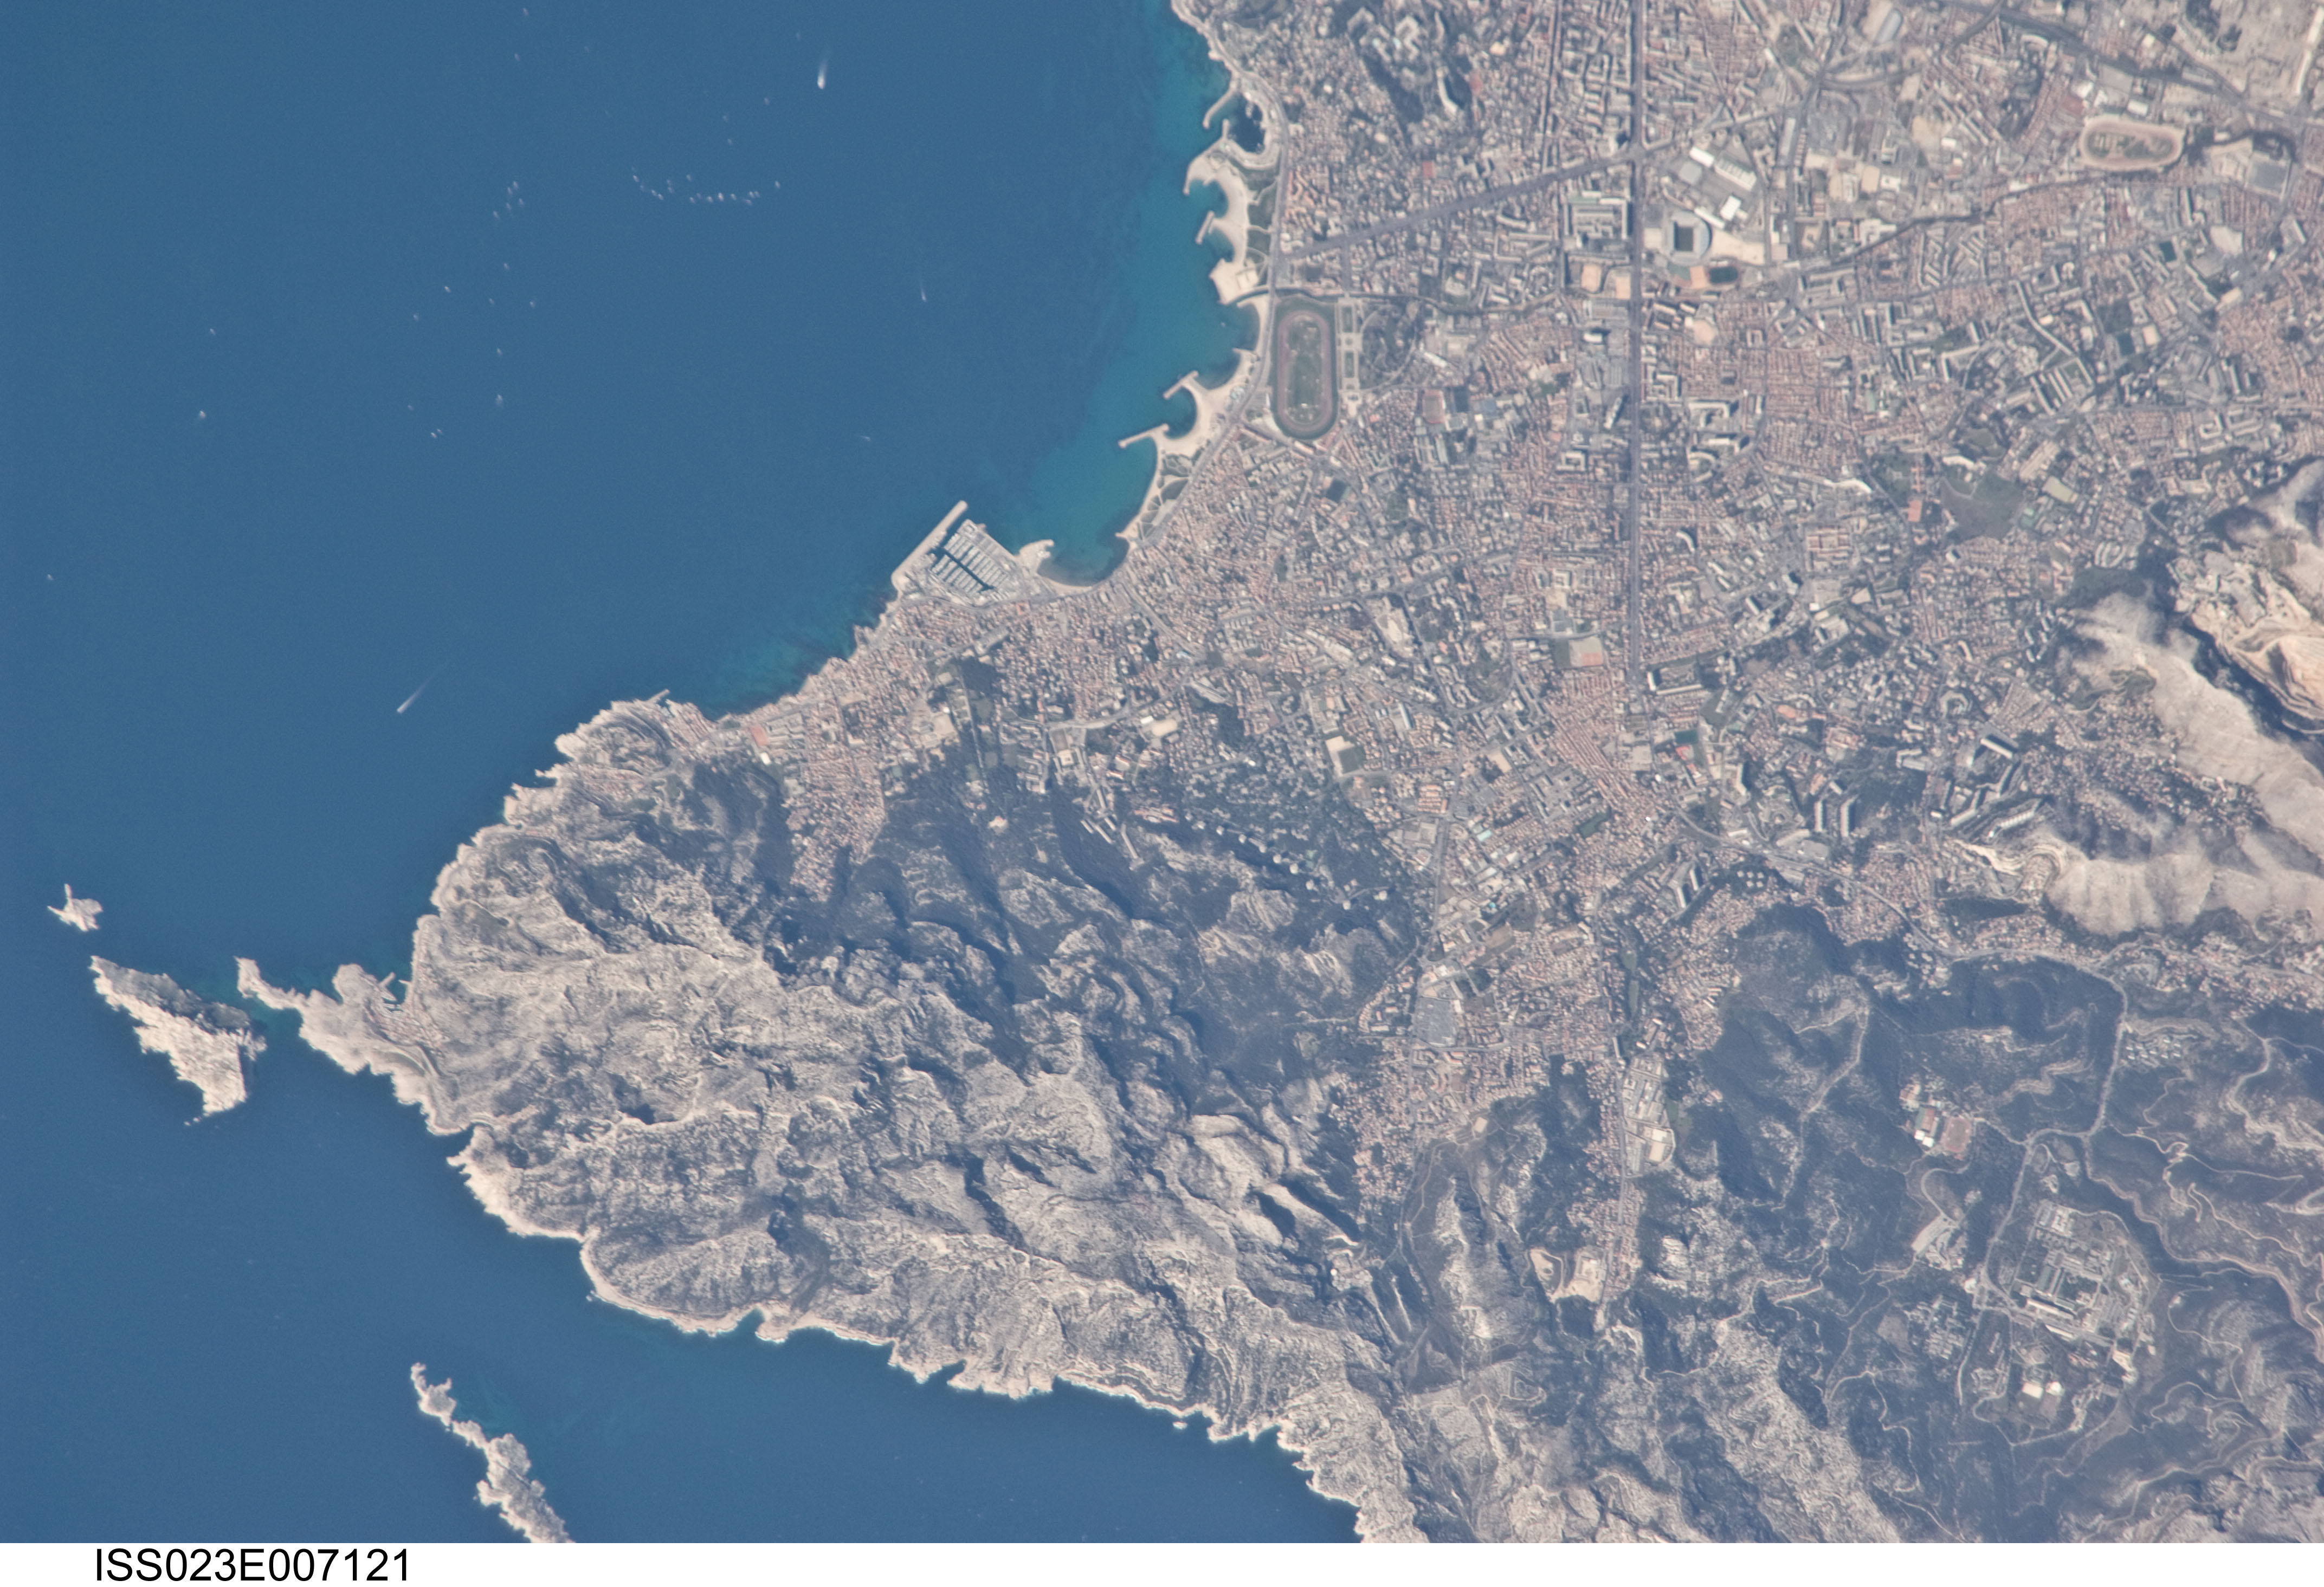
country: FRANCE
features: MARSEILLE, C. CROISETTE, COAST, HILLS
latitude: 43.2
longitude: 5.4
